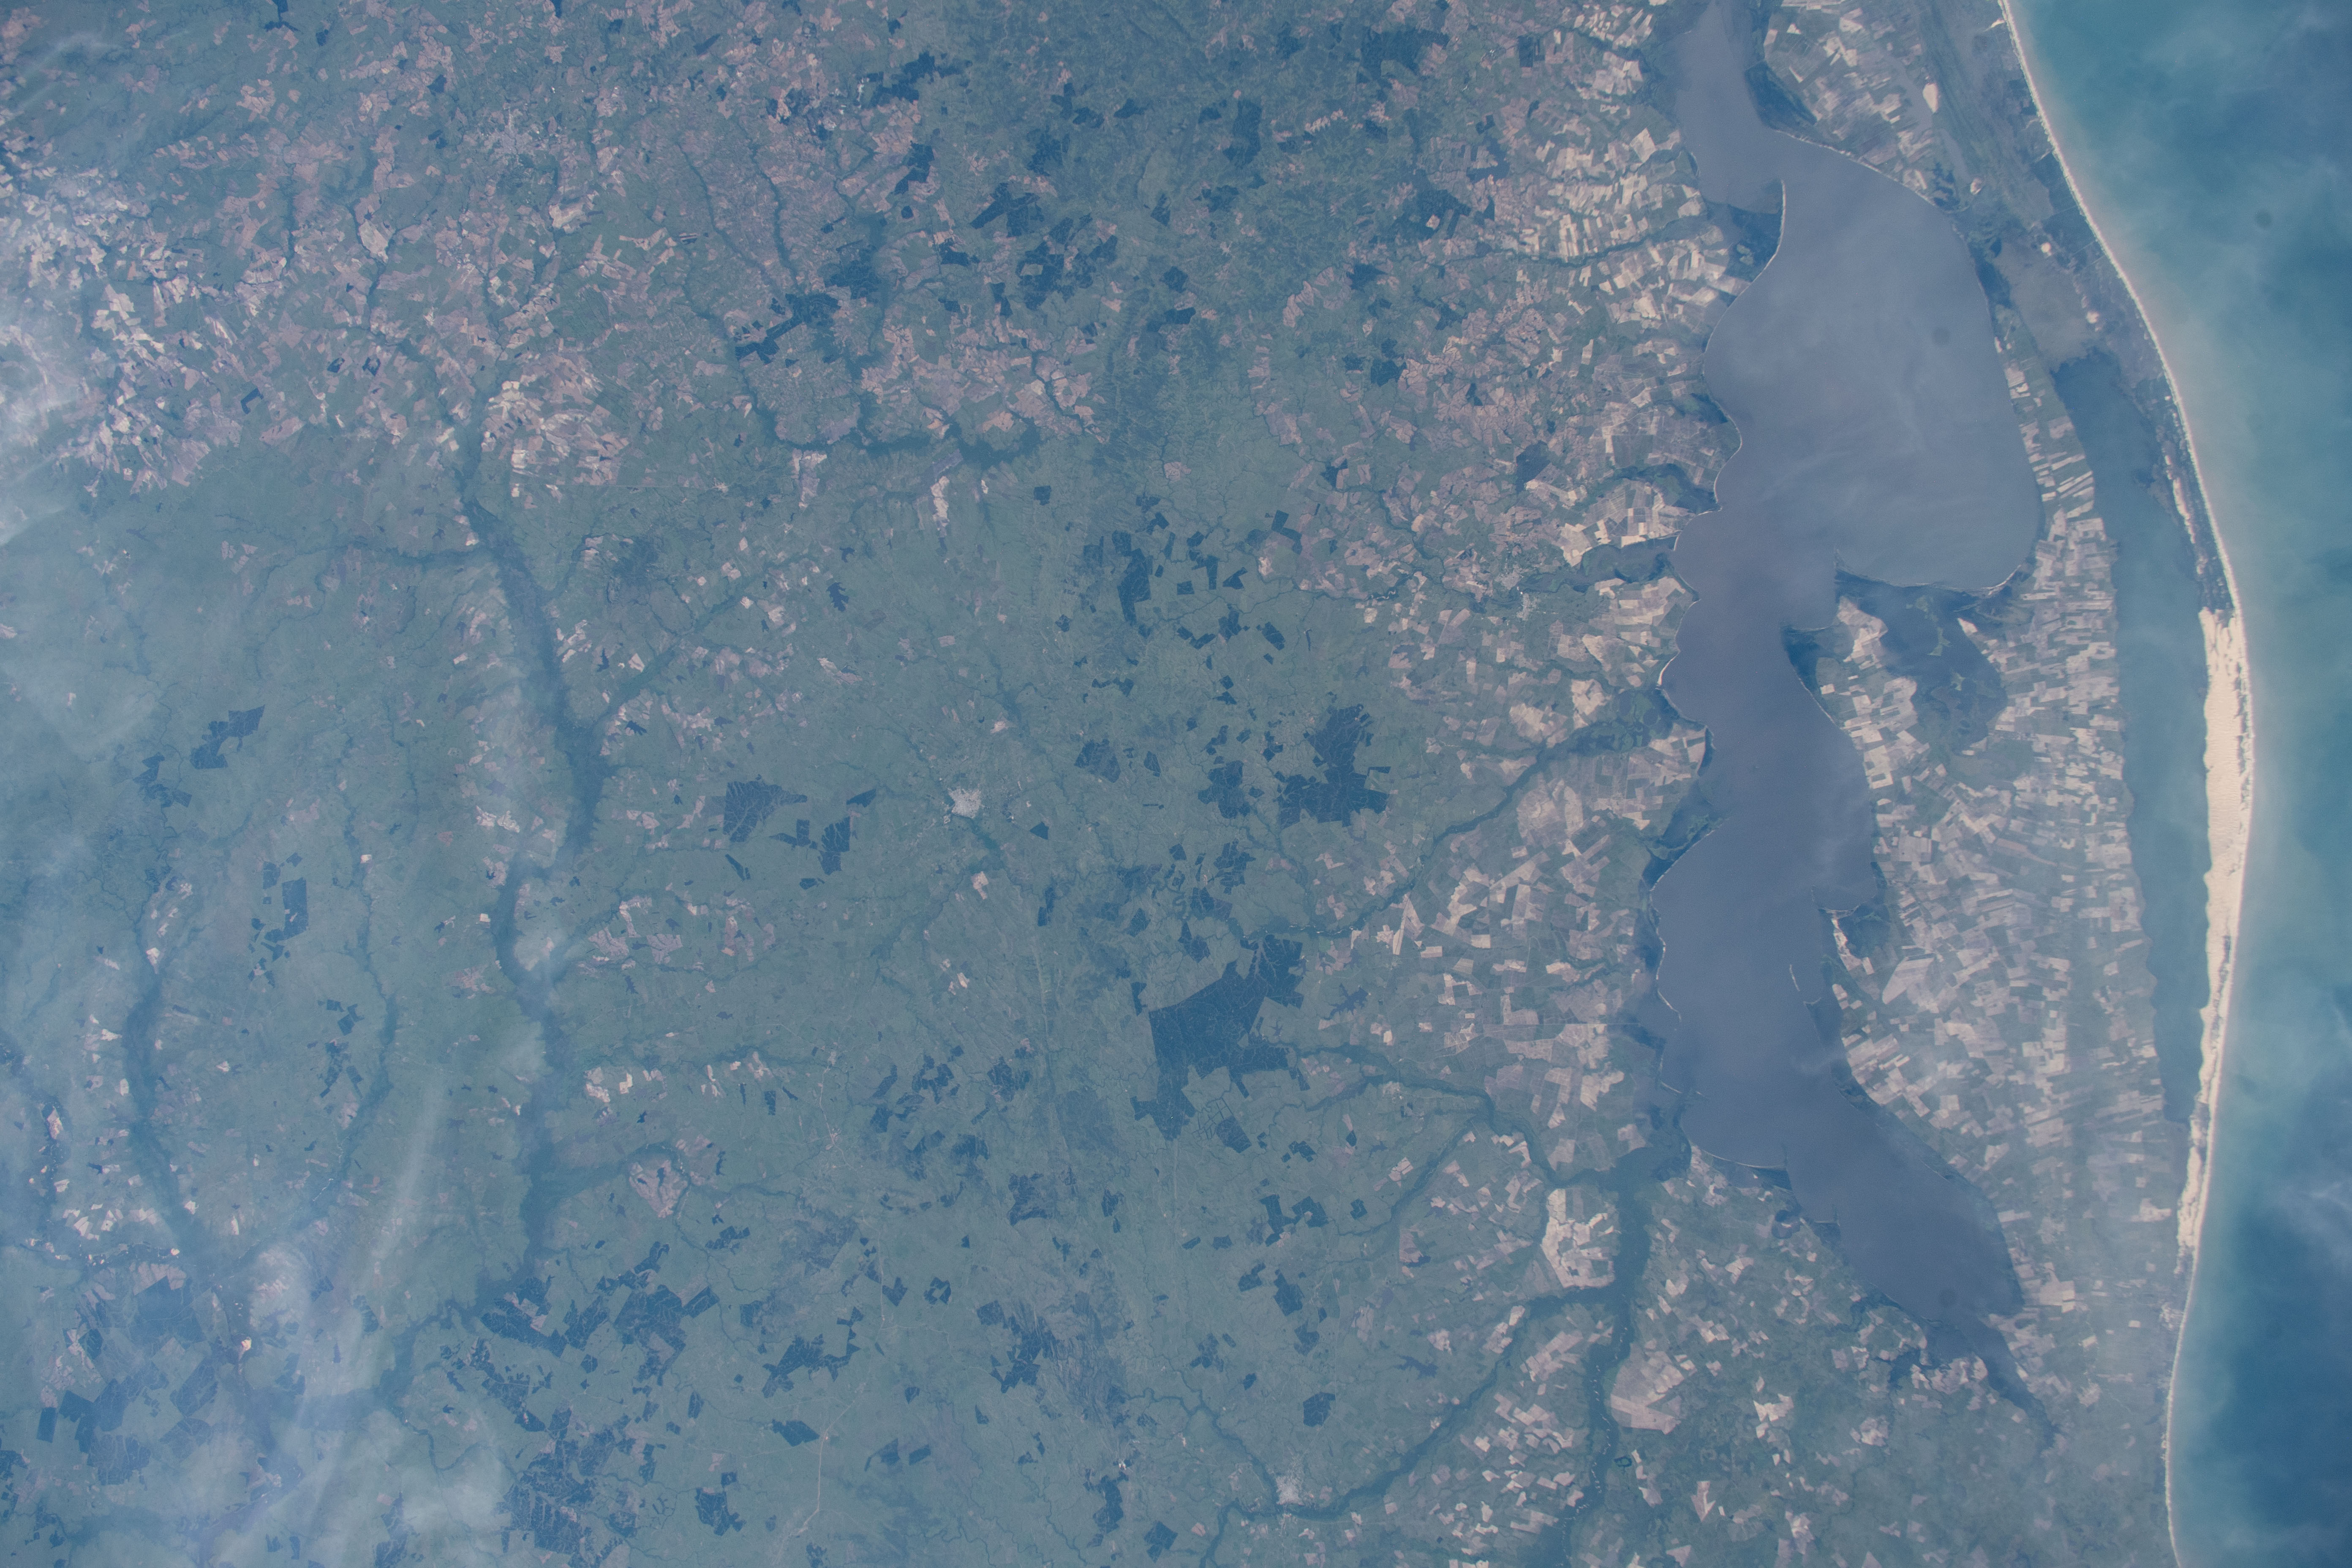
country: URUGUAY
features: LAGOA MIRIM, LAGOA MANGUEIRA, CUCHILLA GRANDE MOUNTAINS
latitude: -32.5
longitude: -53.5
